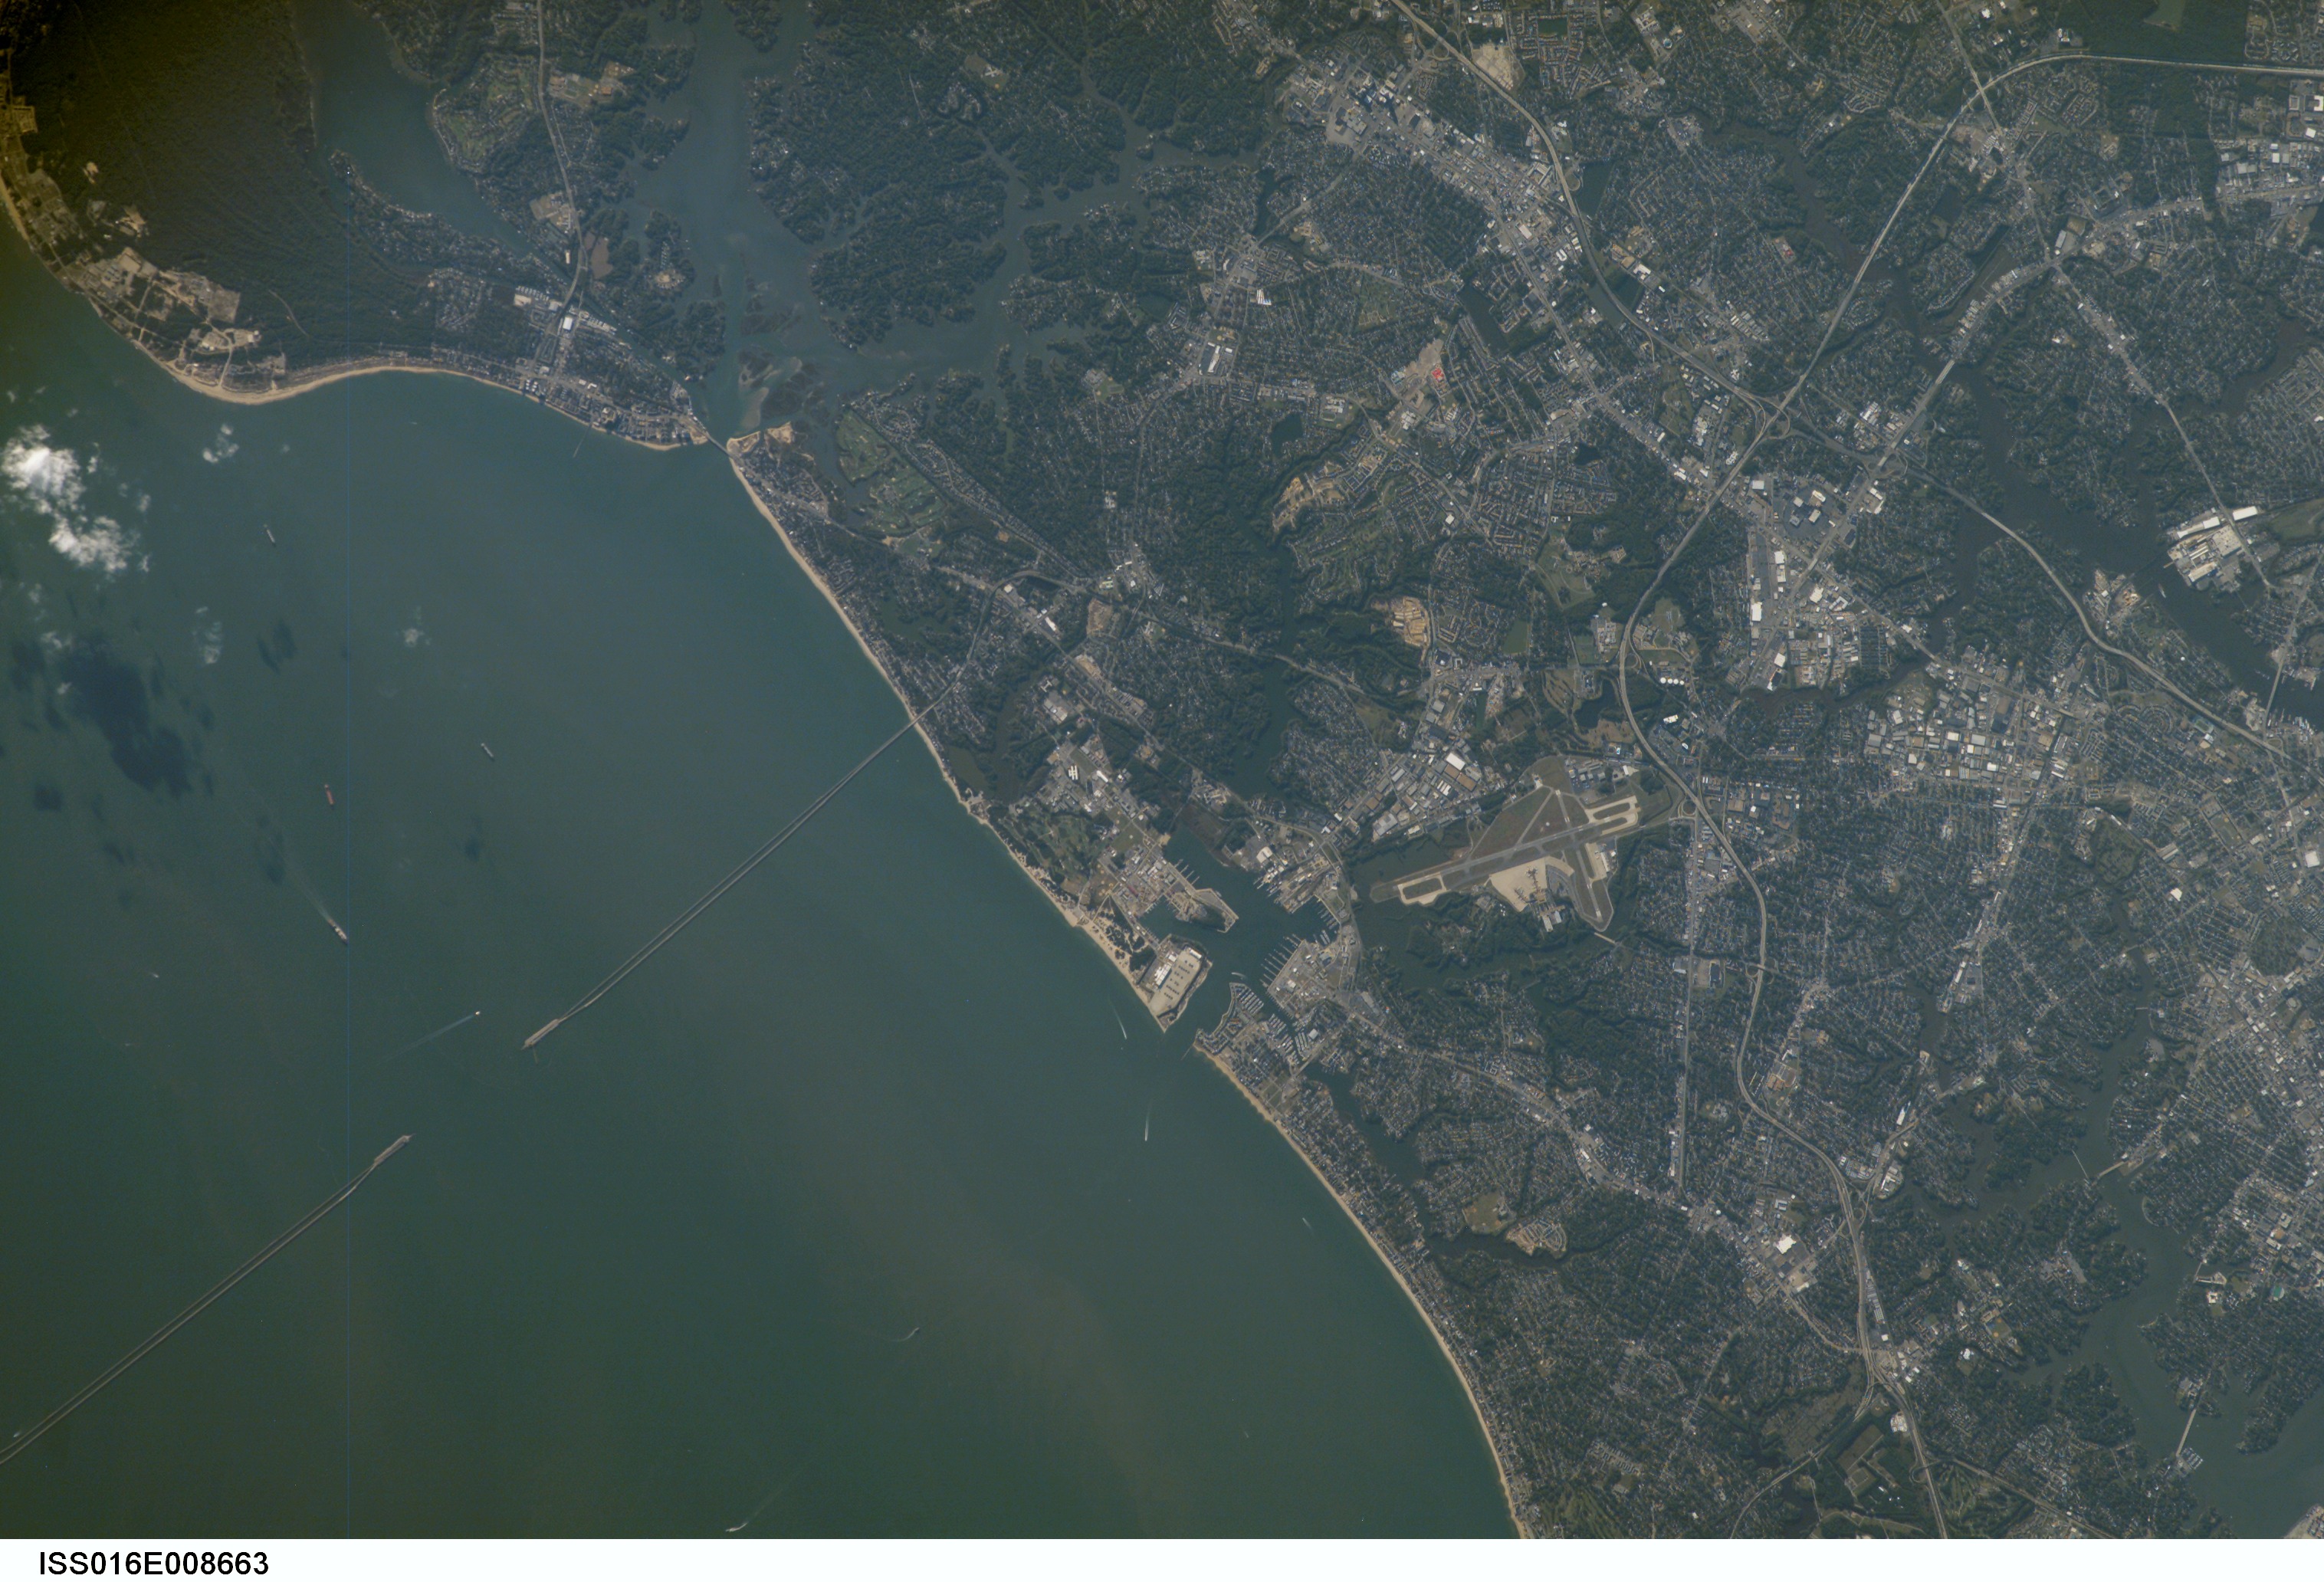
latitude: 36.9
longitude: -76.1
